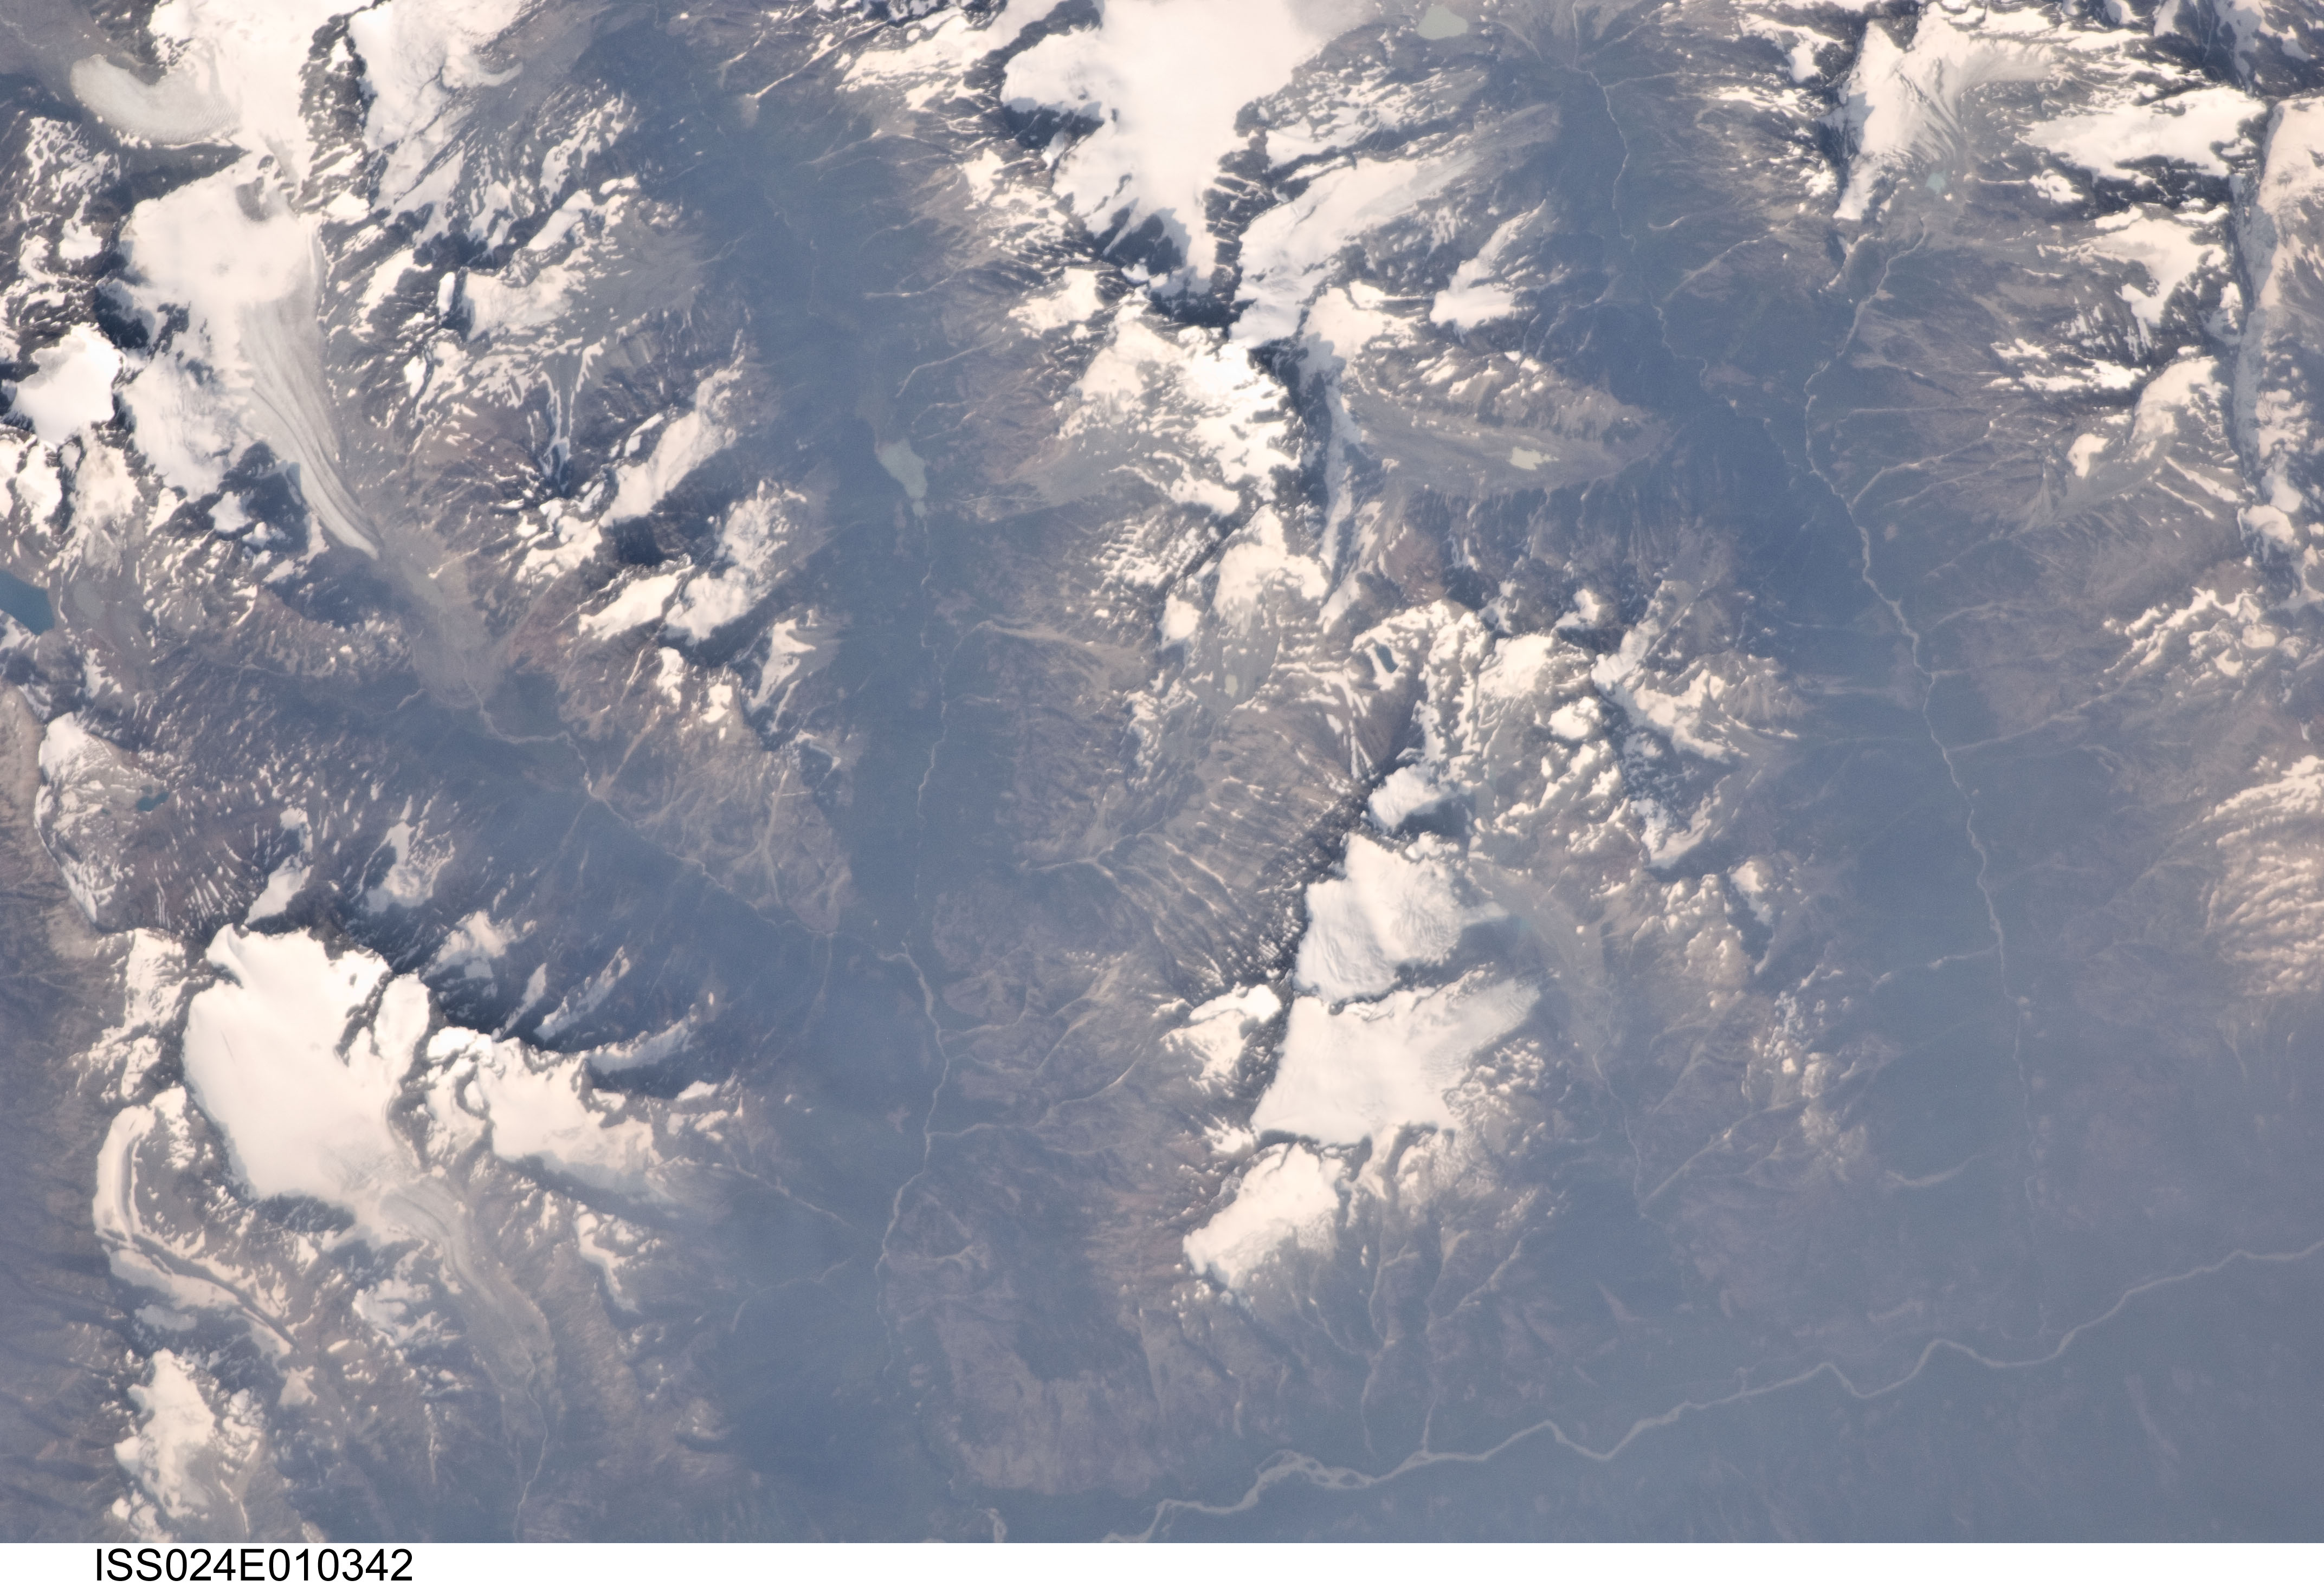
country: CANADA-BC
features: TAICHAKO R., COAST MTS., GL., R.
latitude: 52.2
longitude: -126.1
